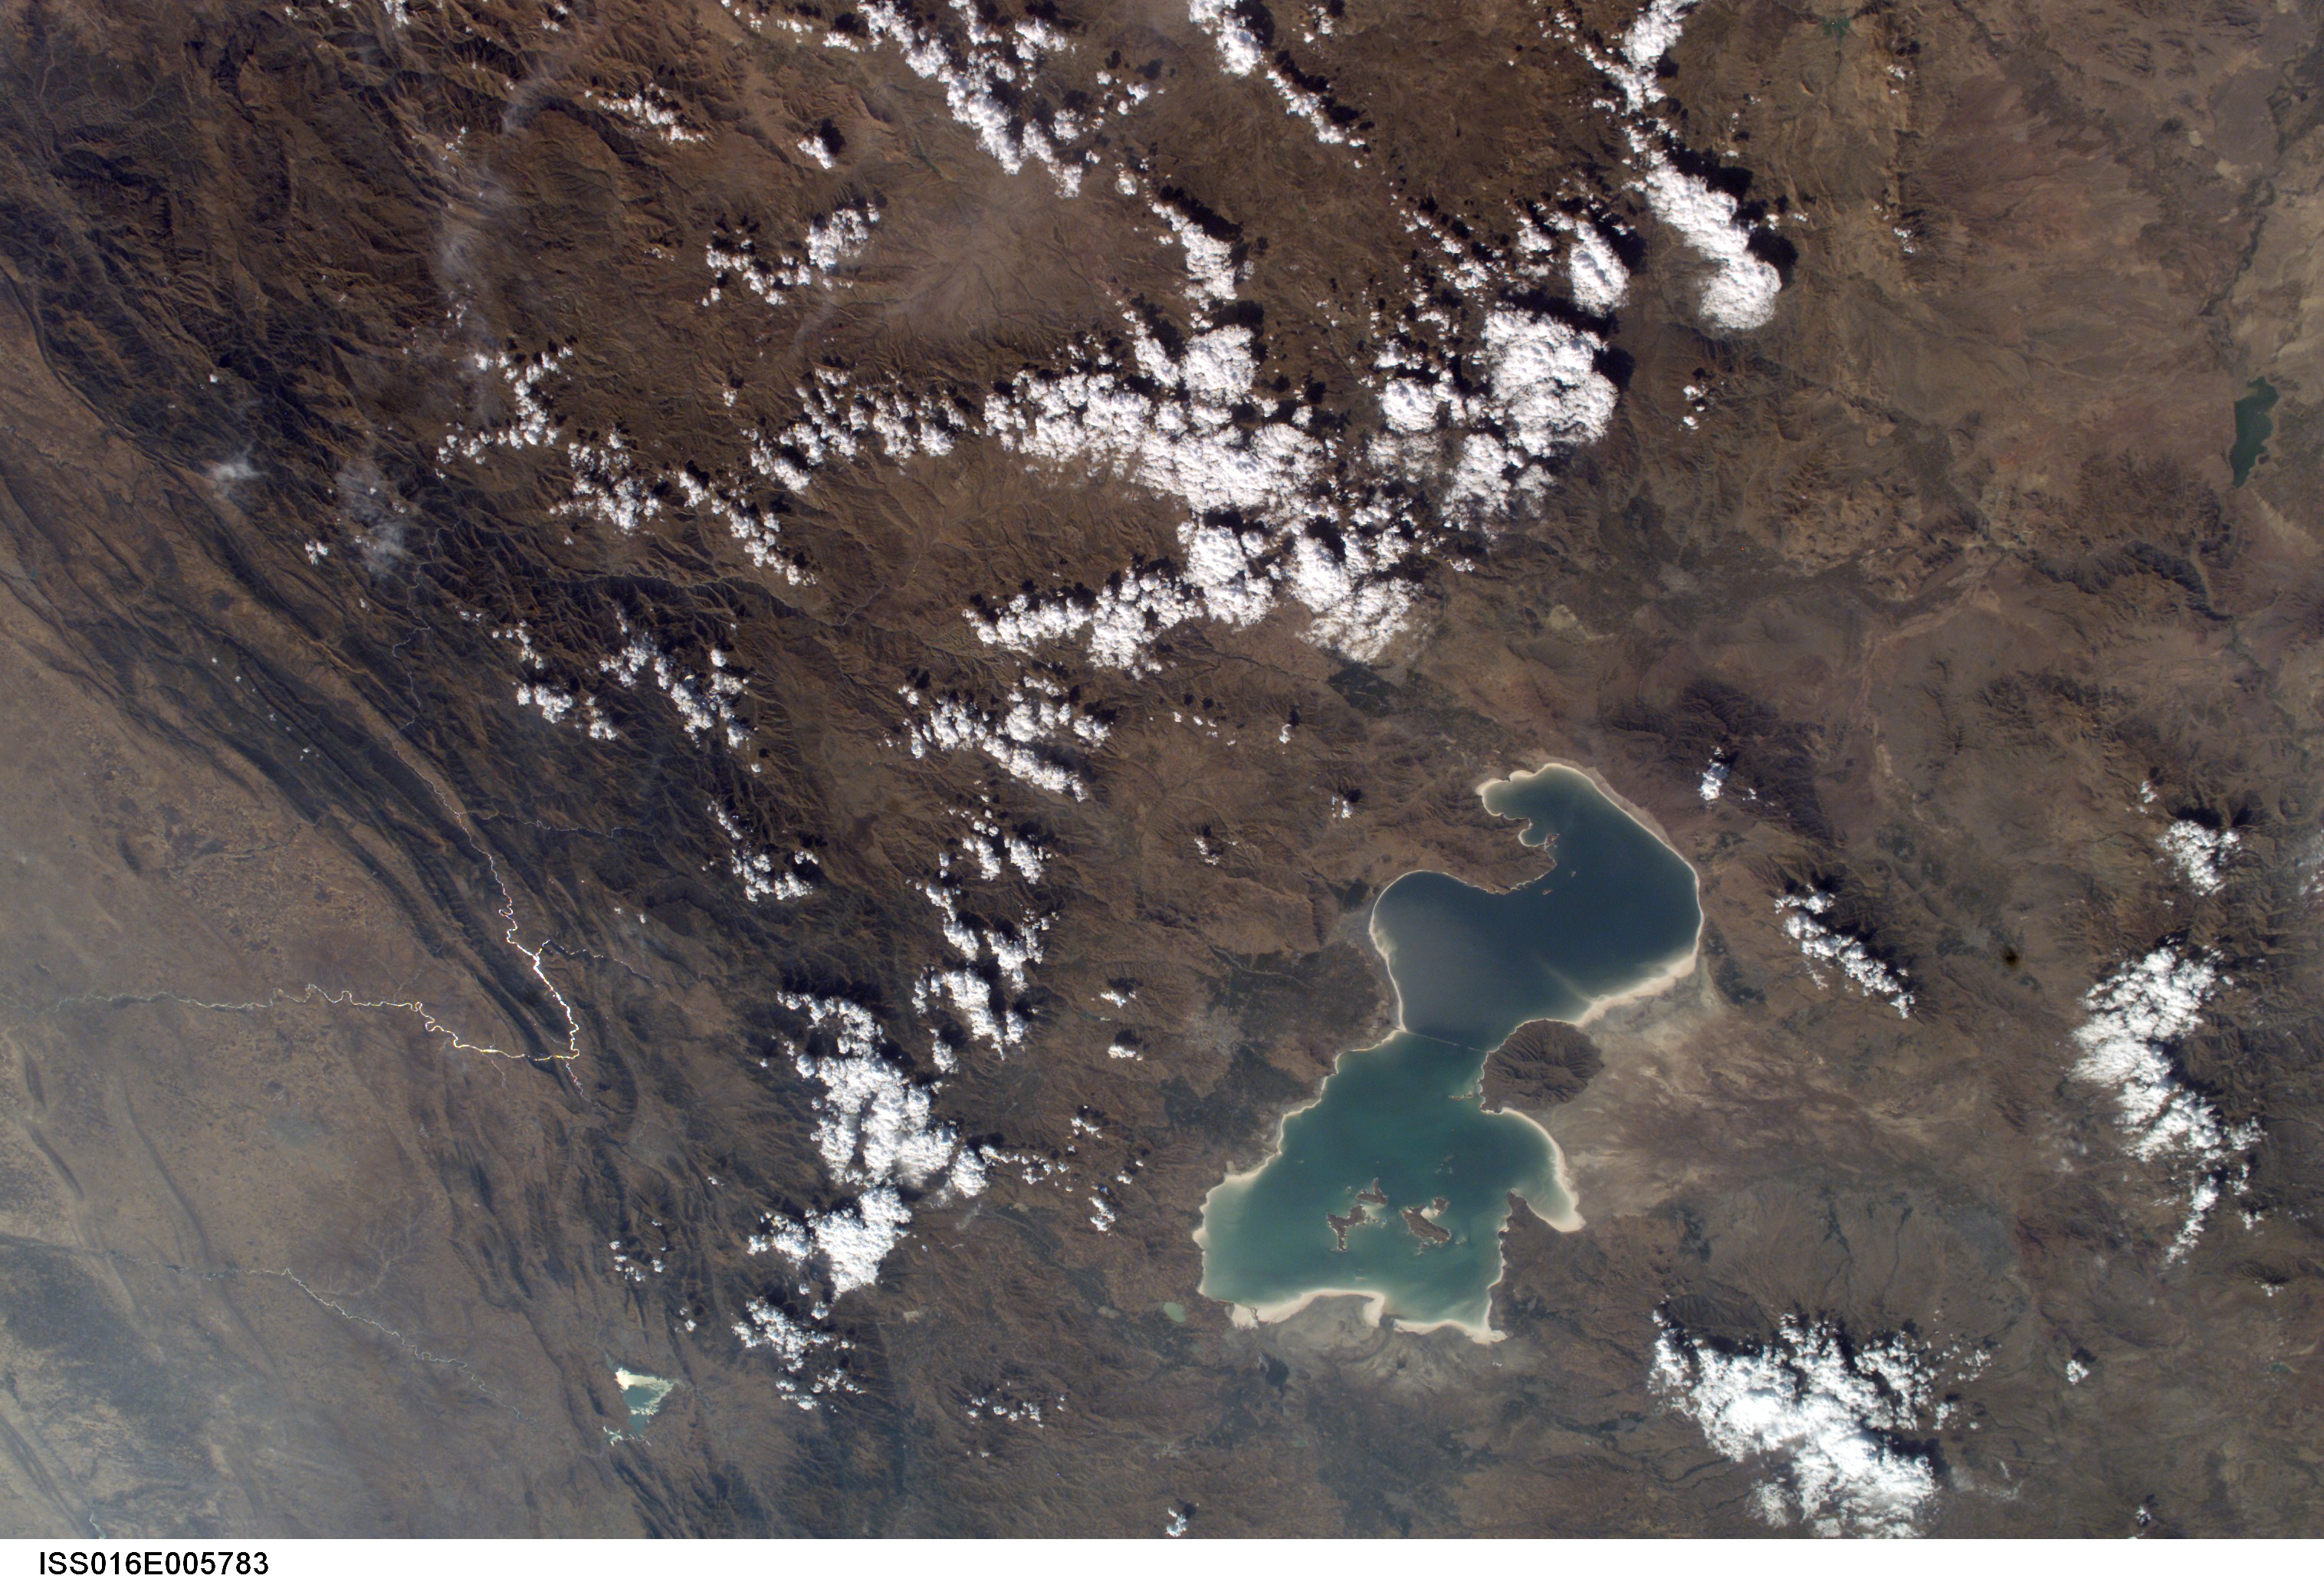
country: IRAN
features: LAKE ORUMIYEH, HAKKARI MTS.
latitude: 38.0
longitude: 44.5
